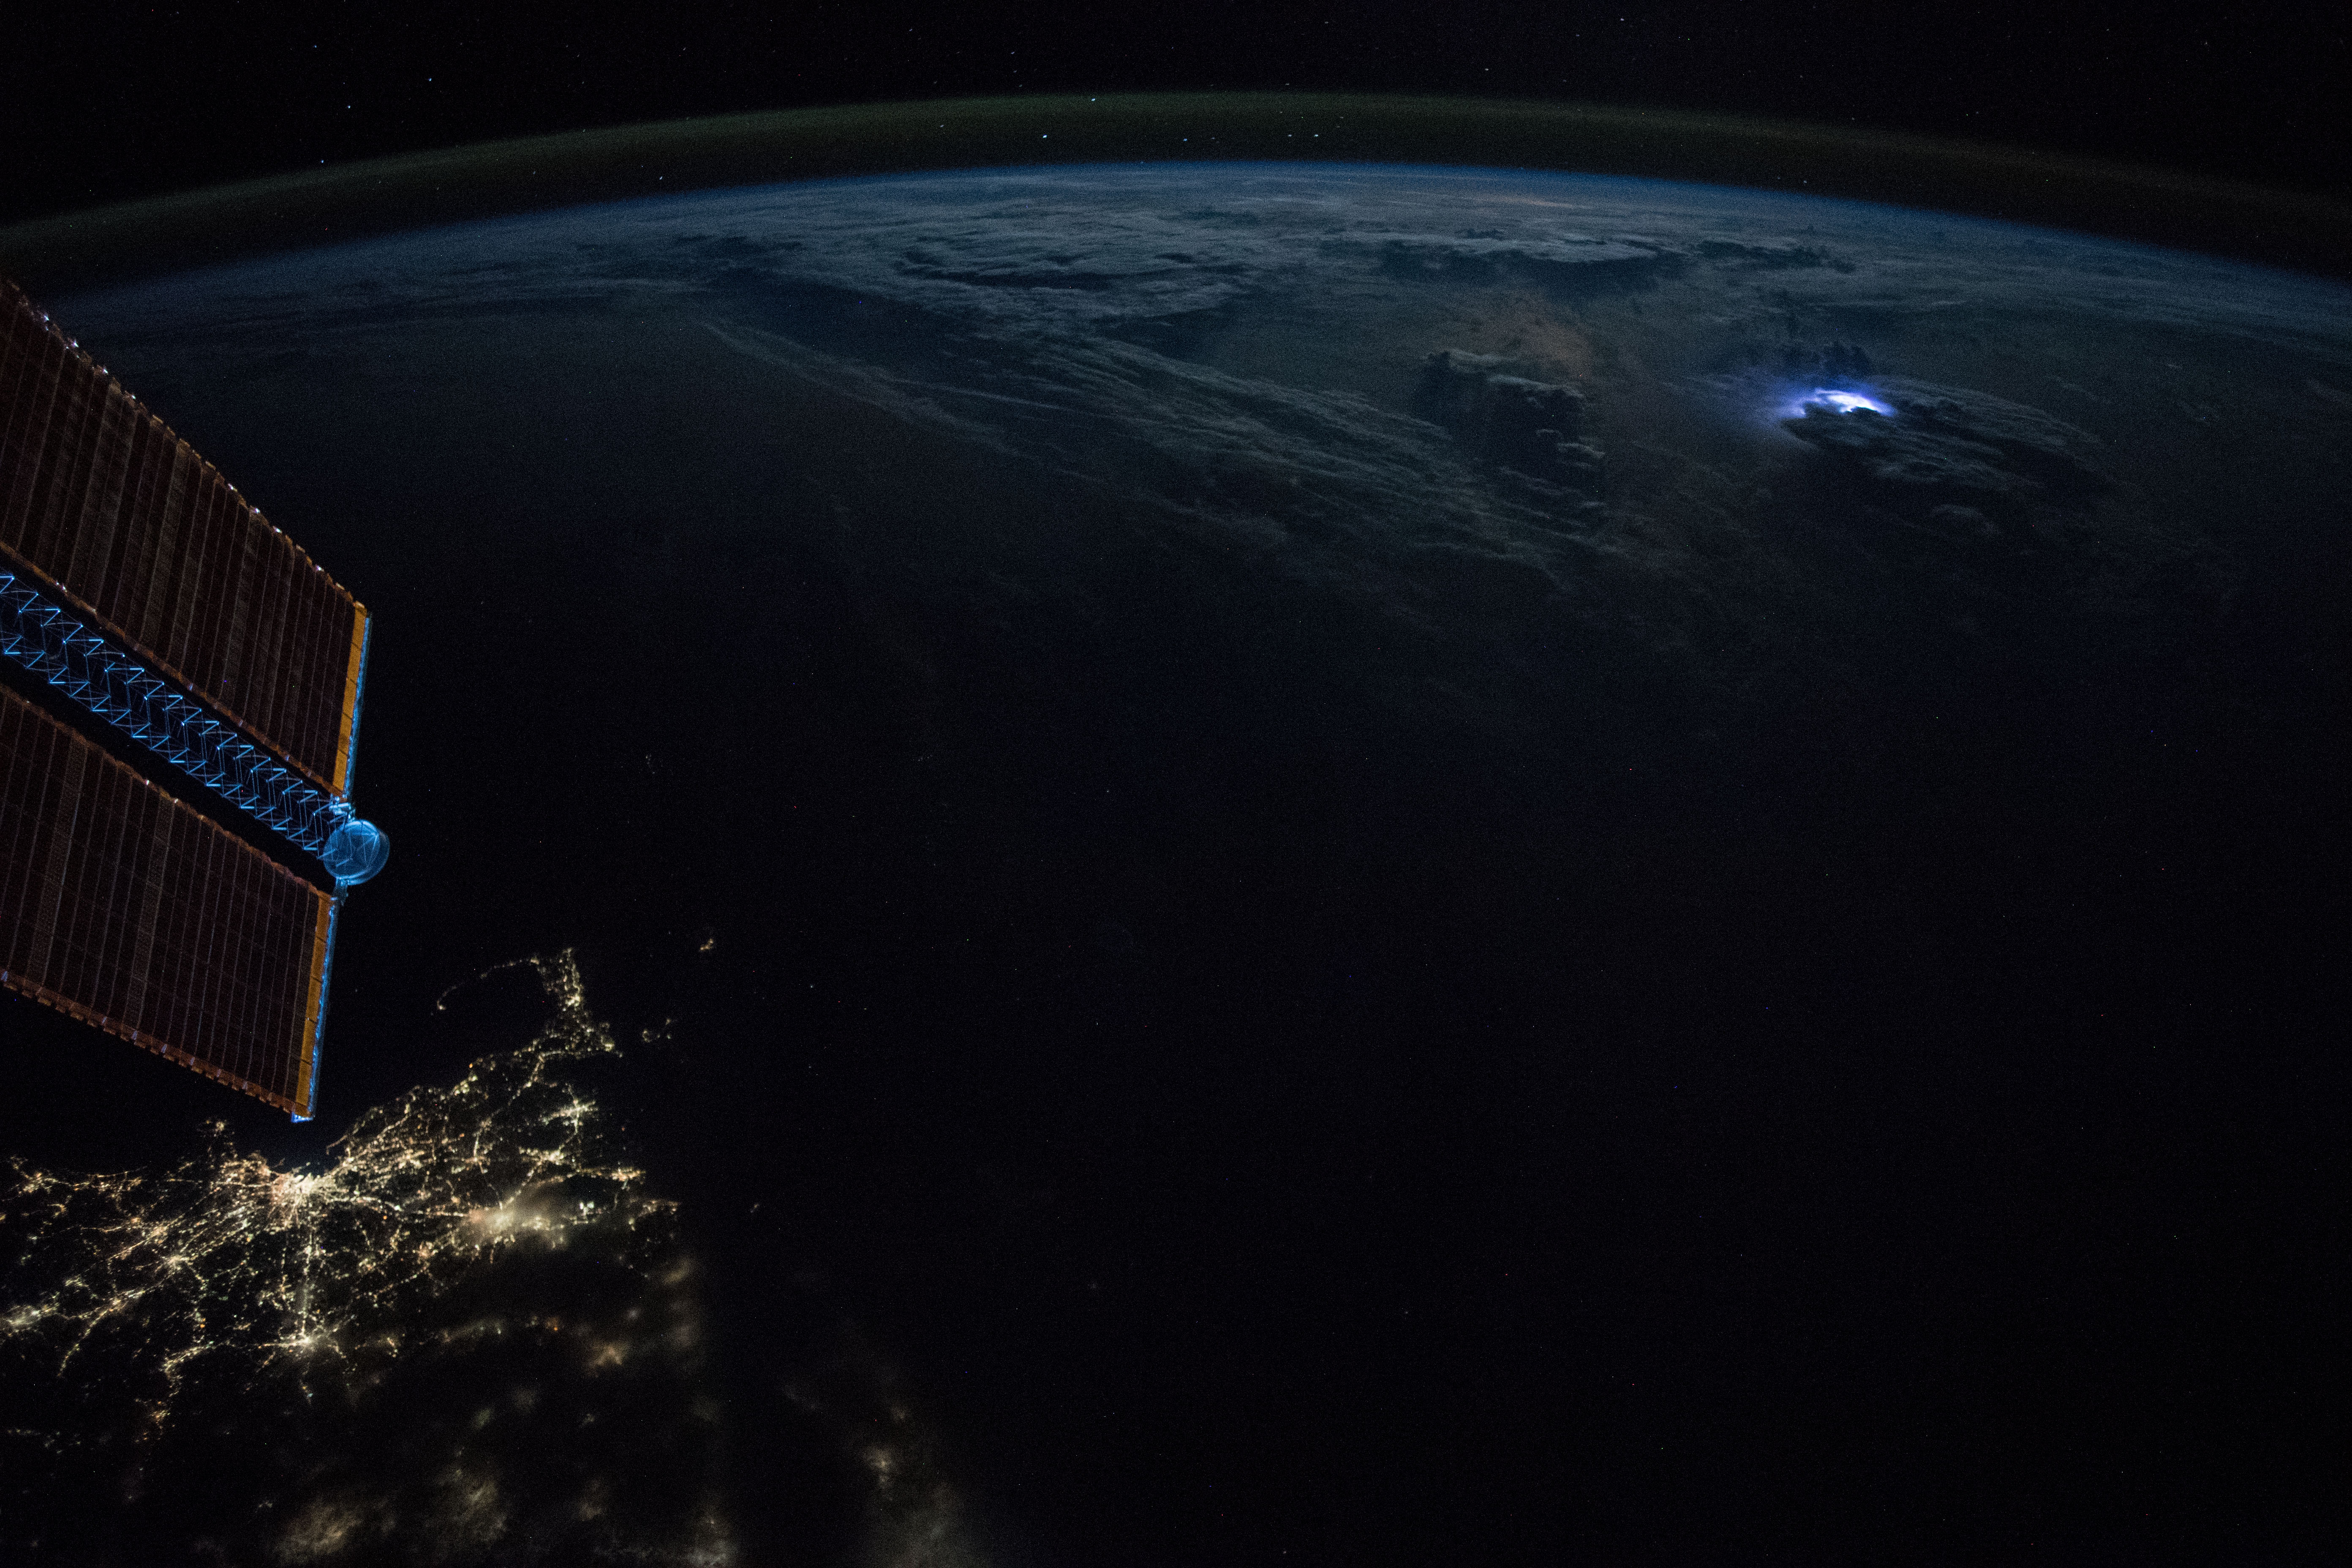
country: ATLANTIC OCEAN
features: CAPE COD BAY, BROCKTON CITY, NEW BEDFORD CITY, BOSTON CITY, LOWELL CITY, FRAMINGHAM CITY, PROVIDENCE CITY, BUZZARDS BAY, EARTH LIMB, NIGHT
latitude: 40.3
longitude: -69.4
